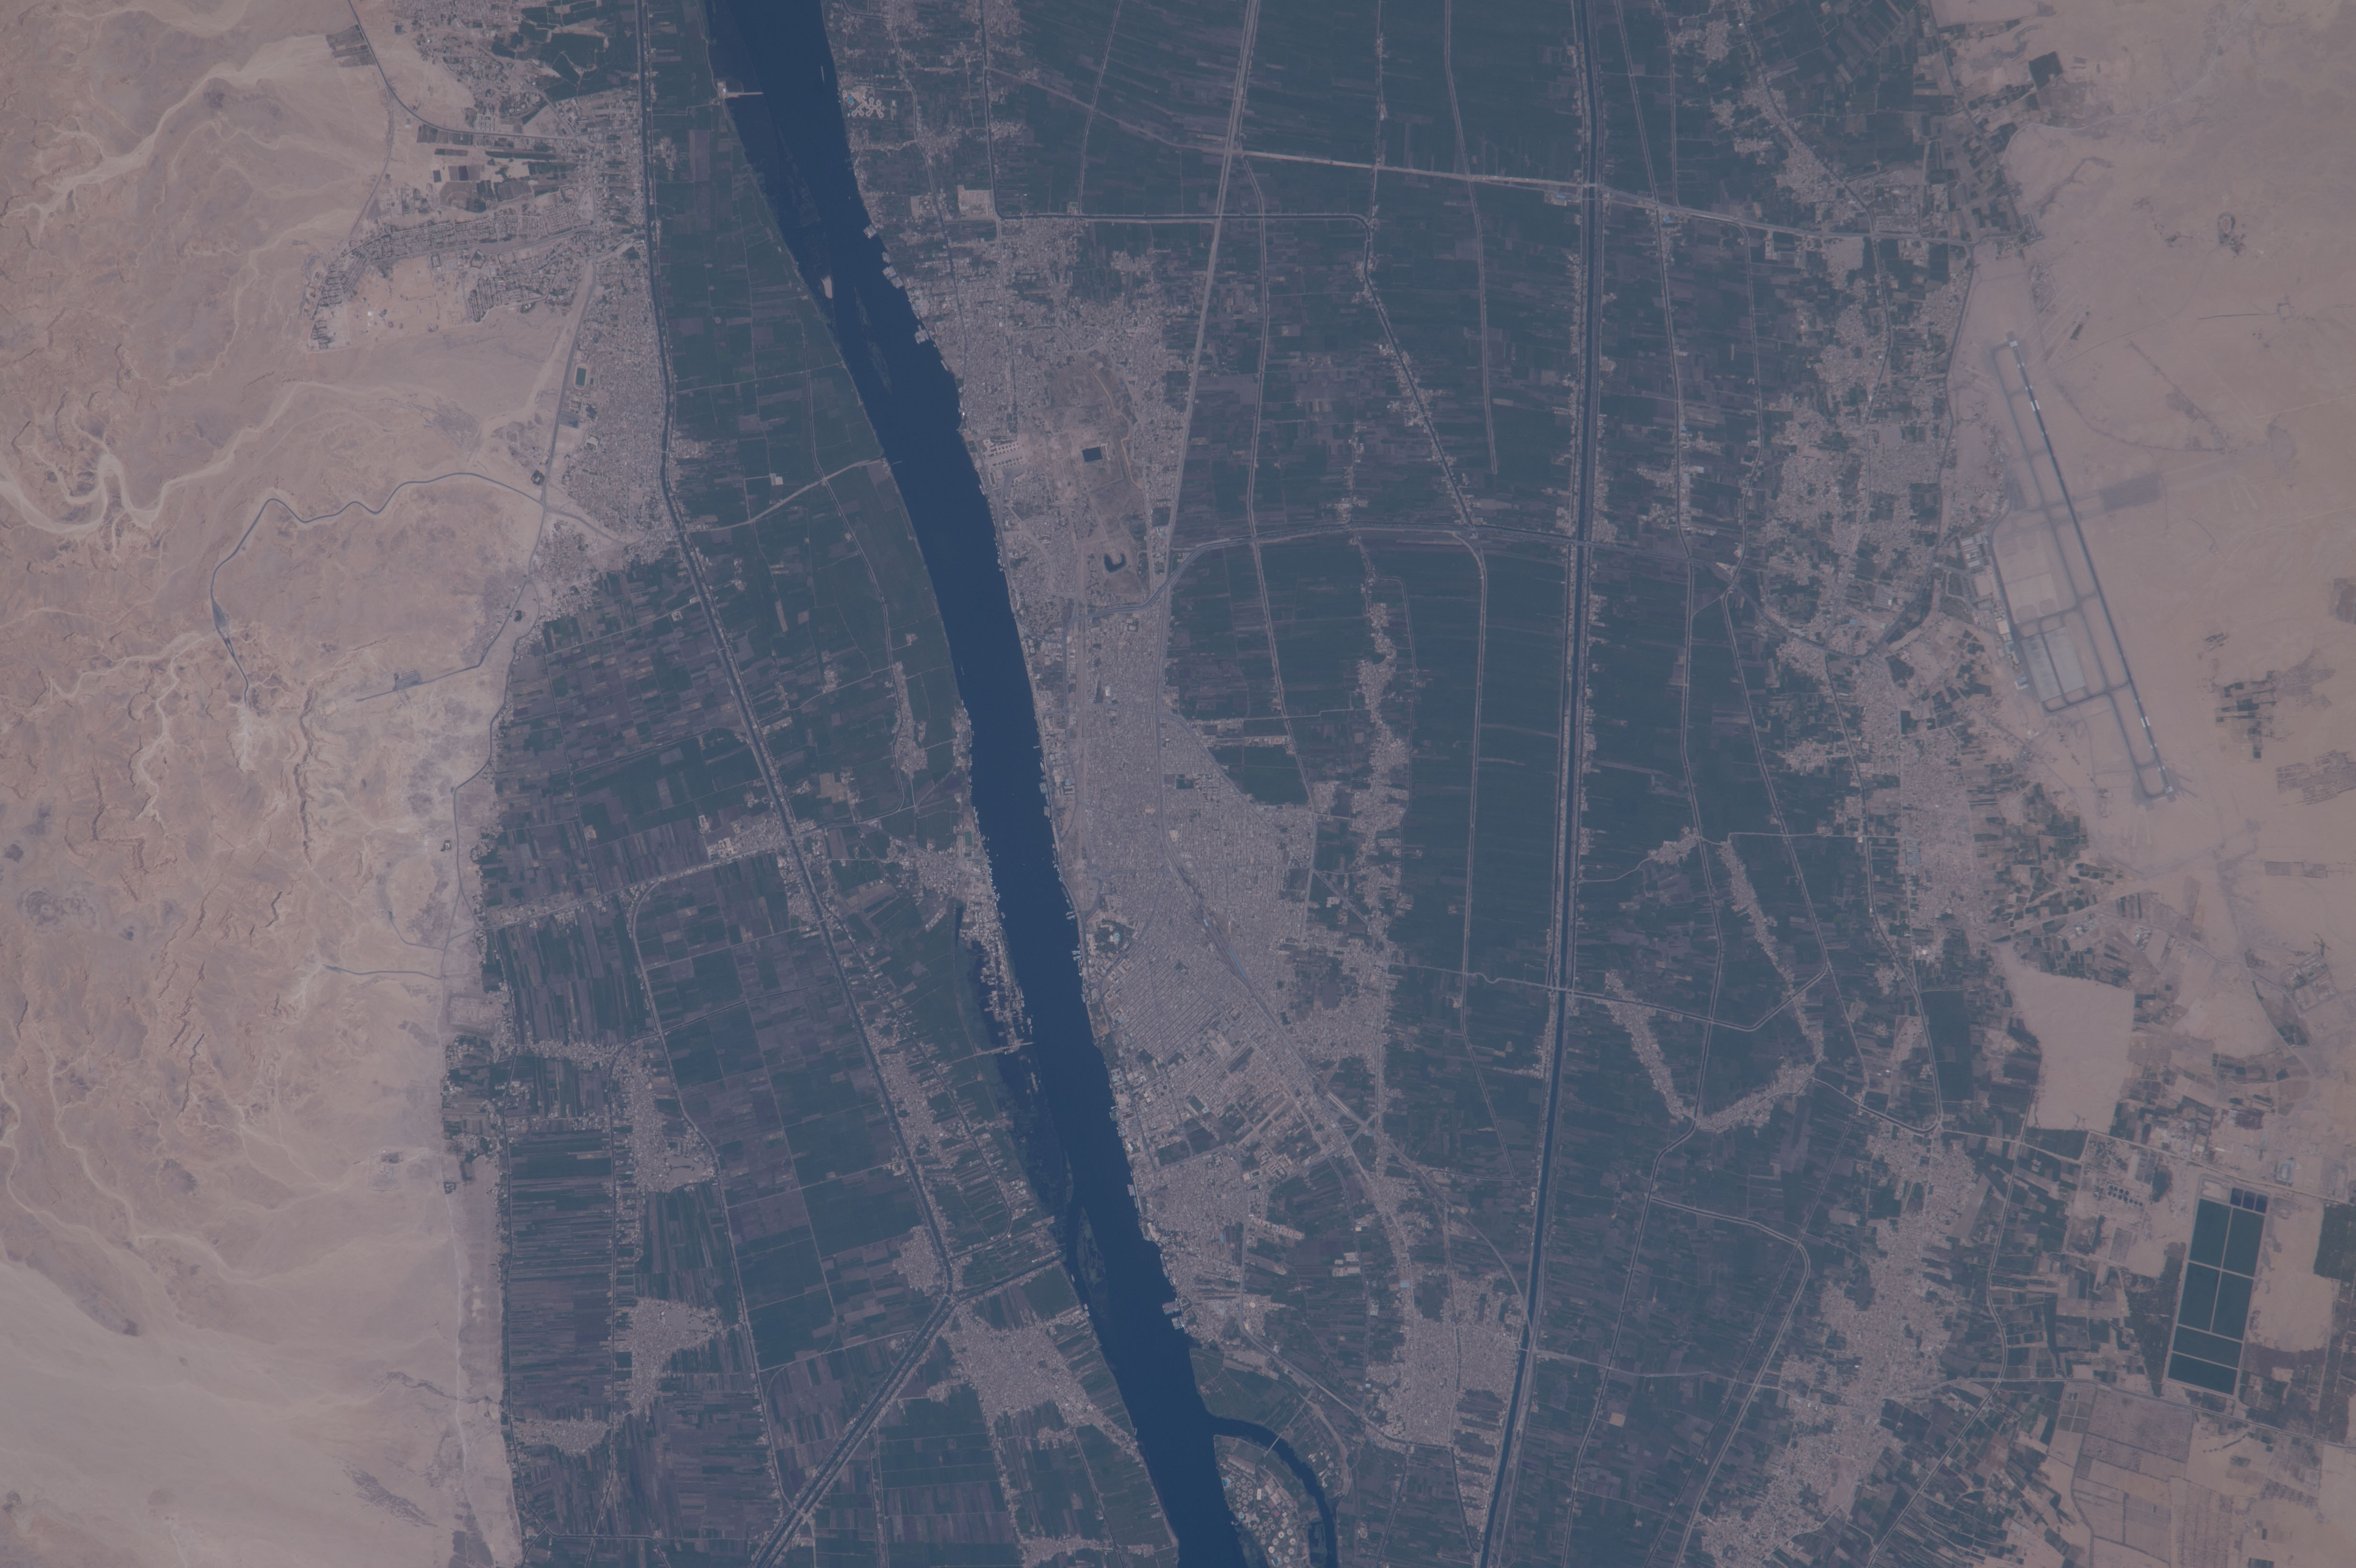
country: EGYPT
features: NILE RIVER, LUXOR, LUXOR, MODEL VILLAGE, AL AQALTAH, JAZIRAT AL AWAMIYYAH, AL TARIF
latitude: 25.7
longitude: 32.6
